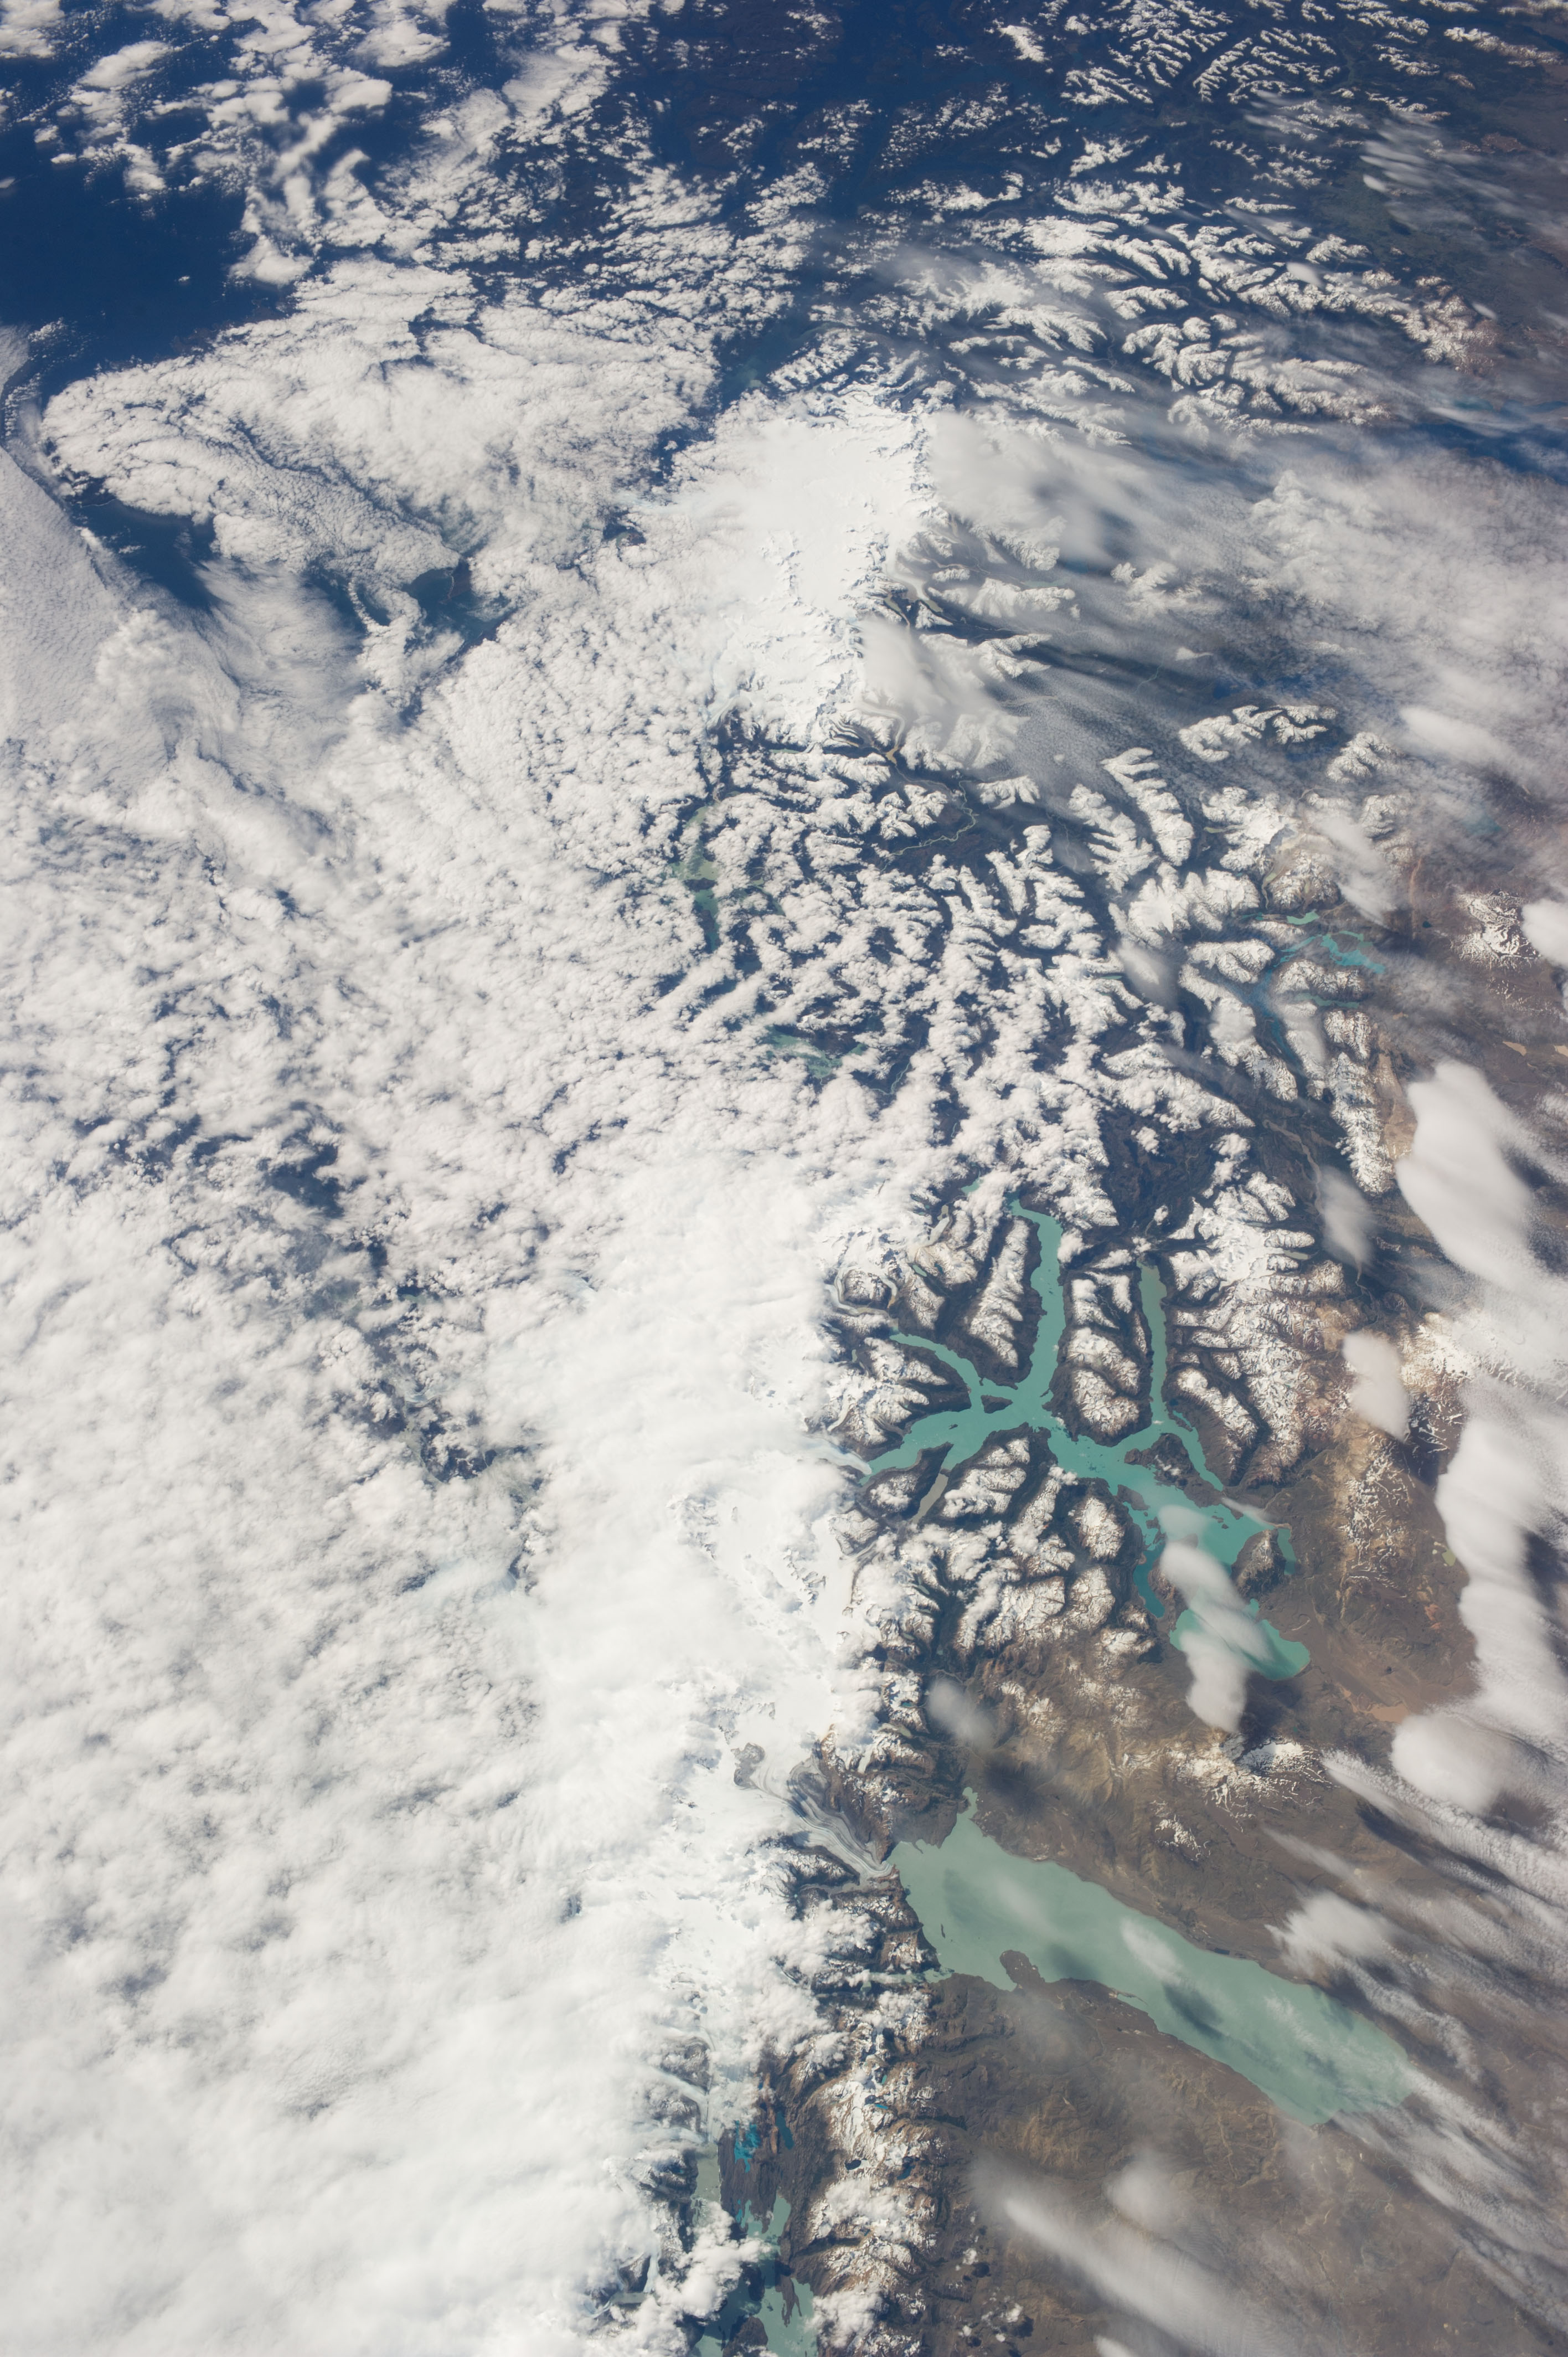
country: CHILE
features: PATAGONIAN ICE FIELDS, ANDES MTS., L. O'HIGGINS, L. VIEDMA, SNOW, GL., FJ.
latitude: -48.5
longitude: -73.5
